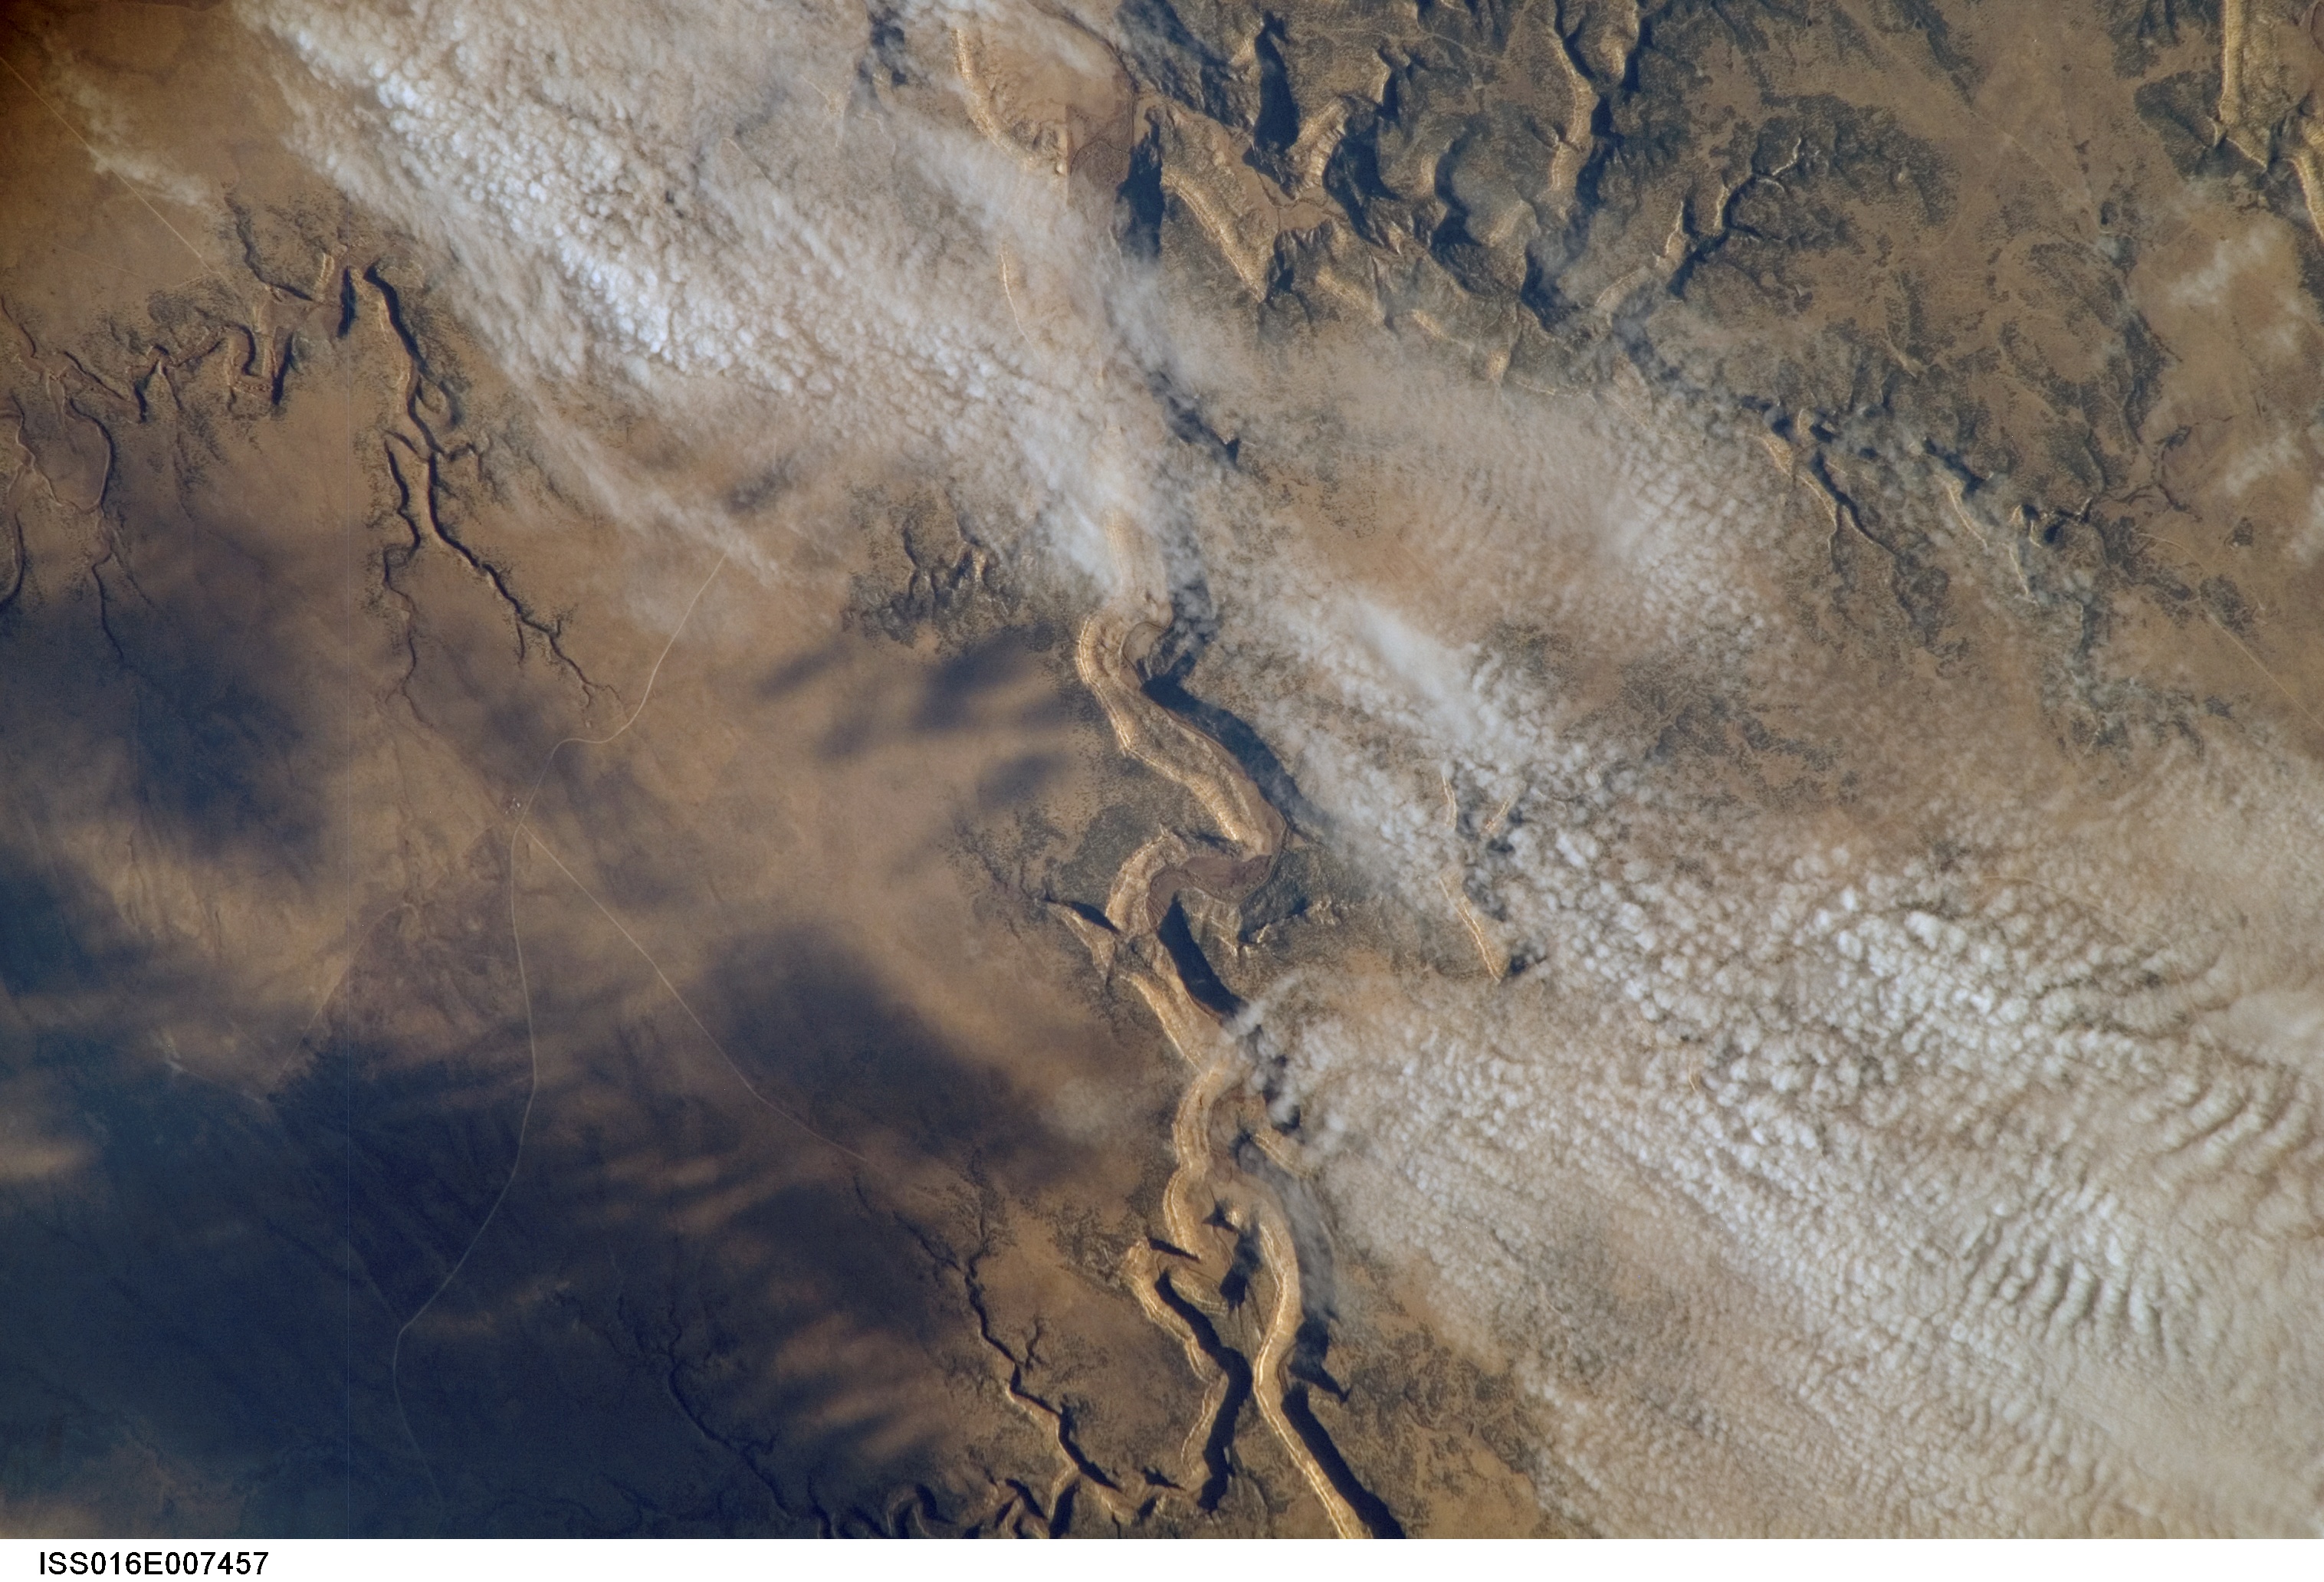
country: USA-COLORADO
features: PURGATOIRE R., CANYONS, ROADS
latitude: 37.5
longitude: -103.8
